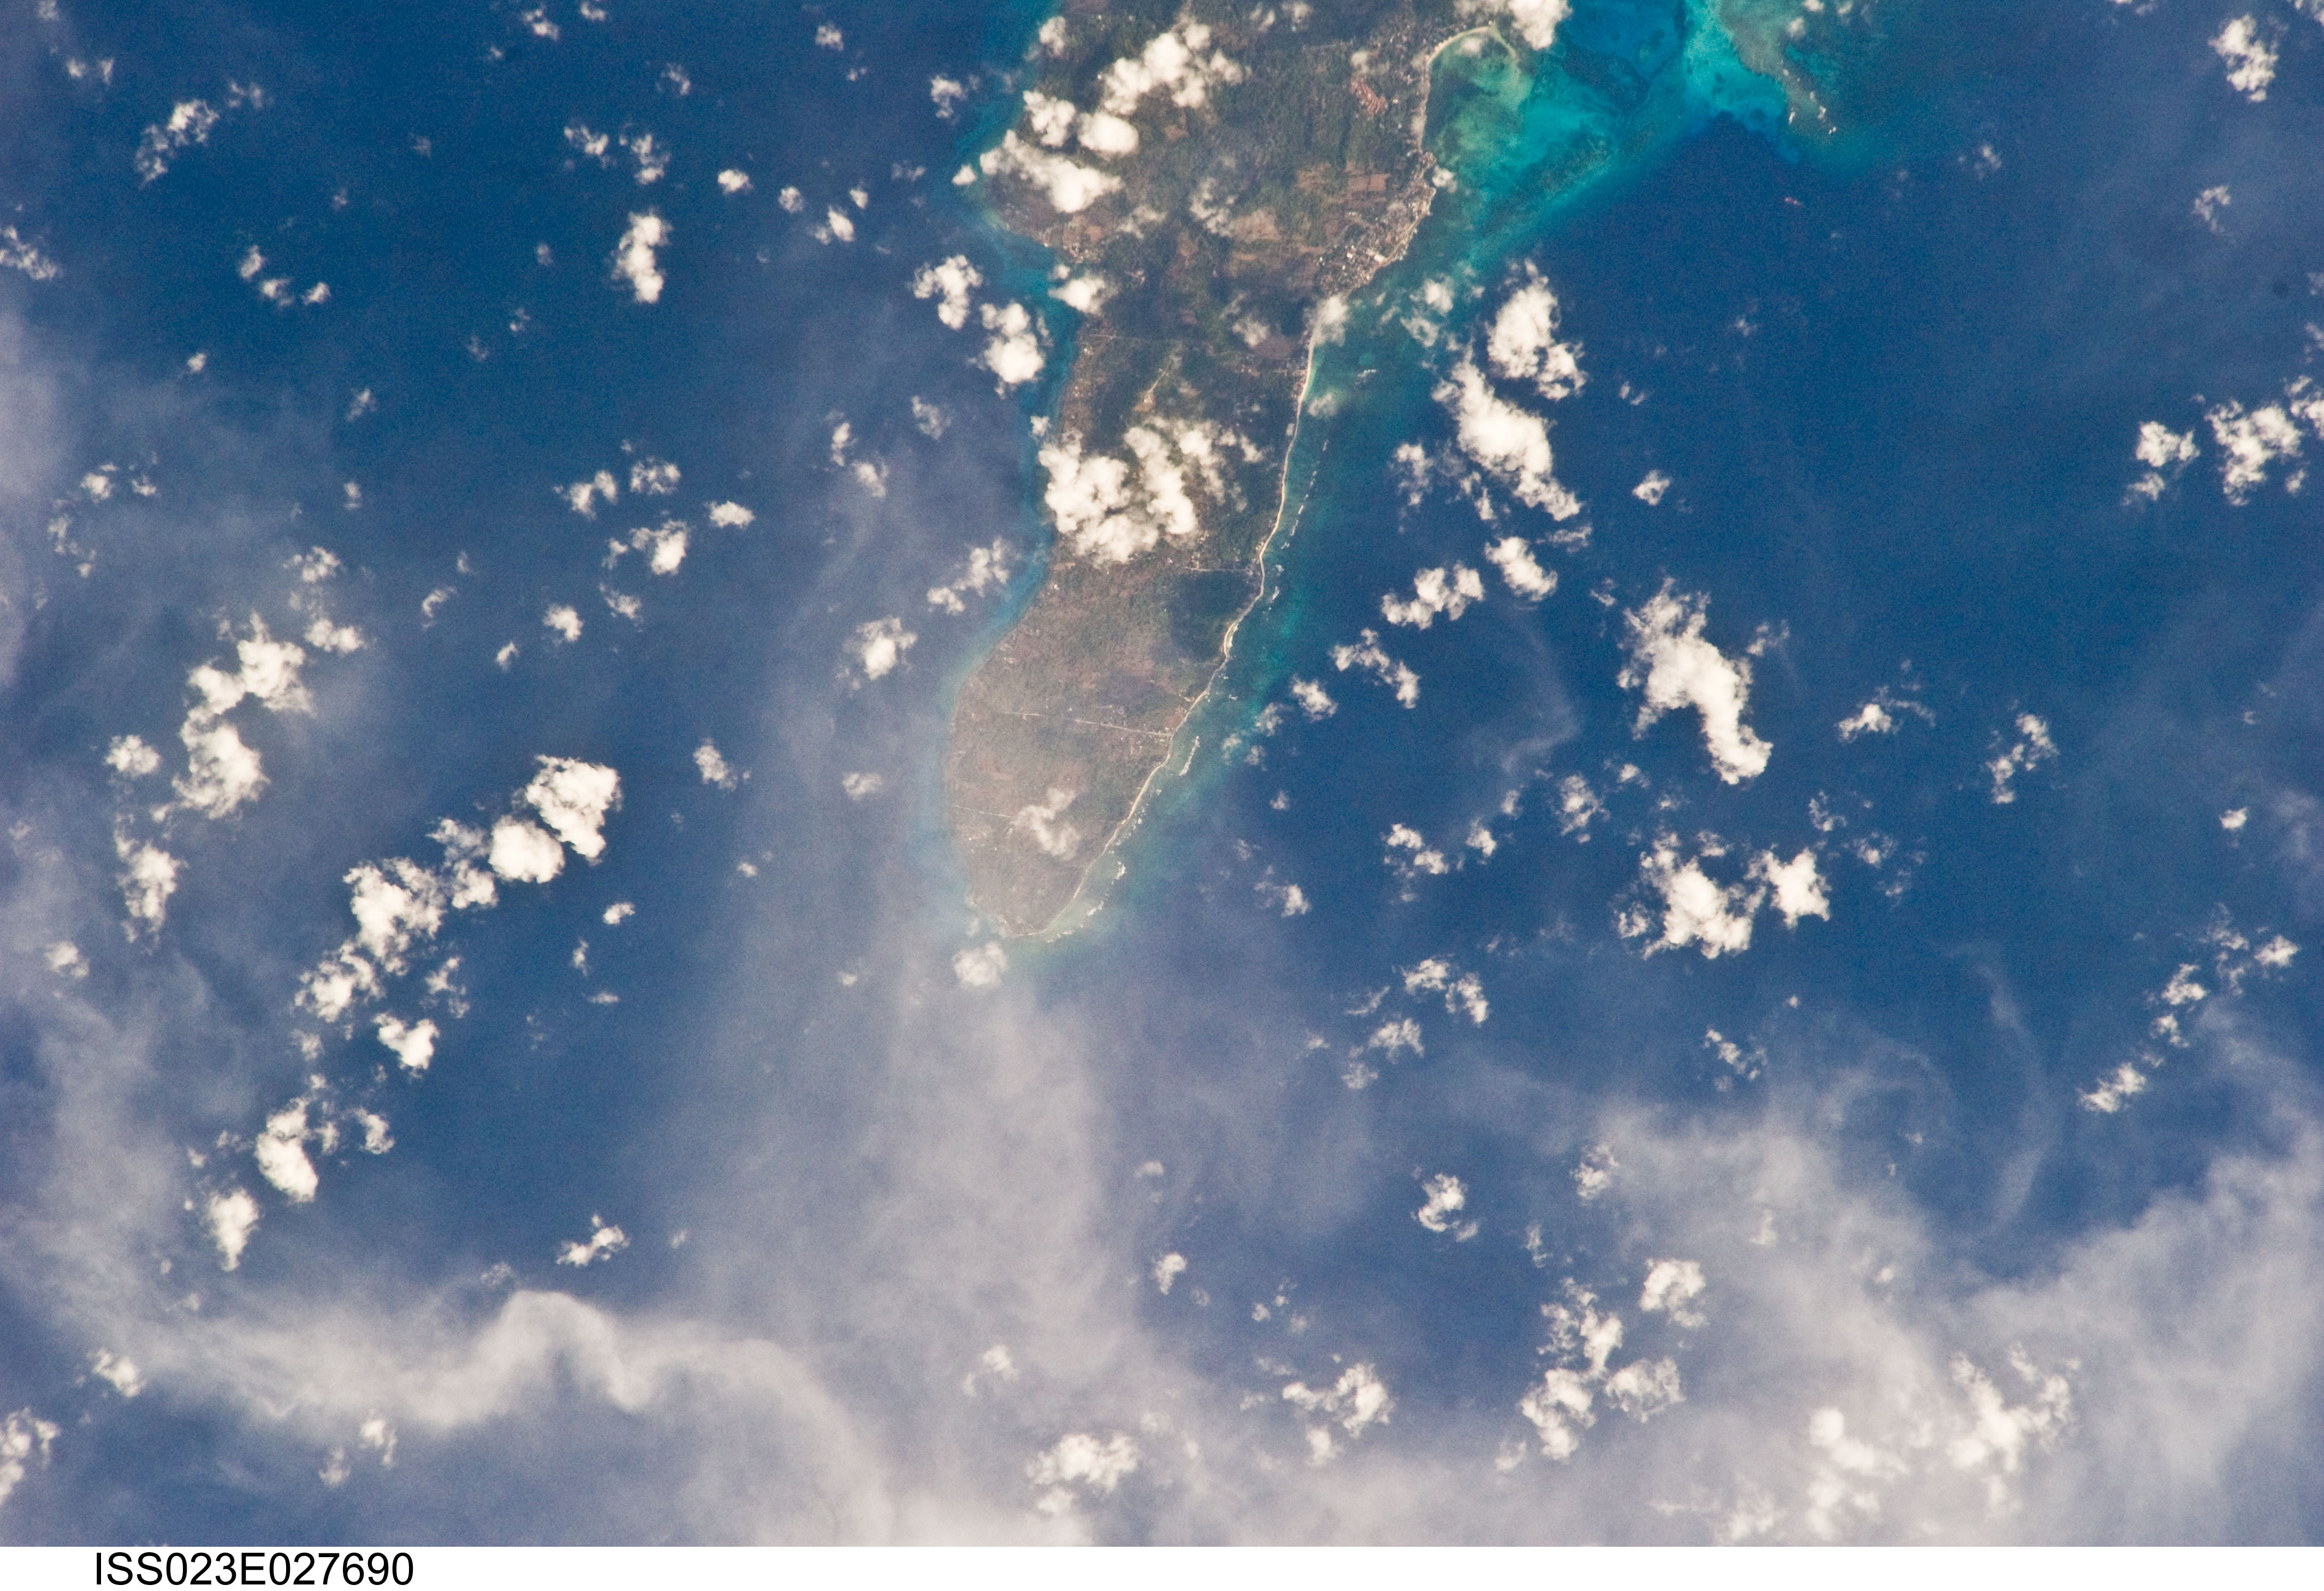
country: COLOMBIA
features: SAN ANDRES I., CORAL
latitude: 12.5
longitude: -81.7
